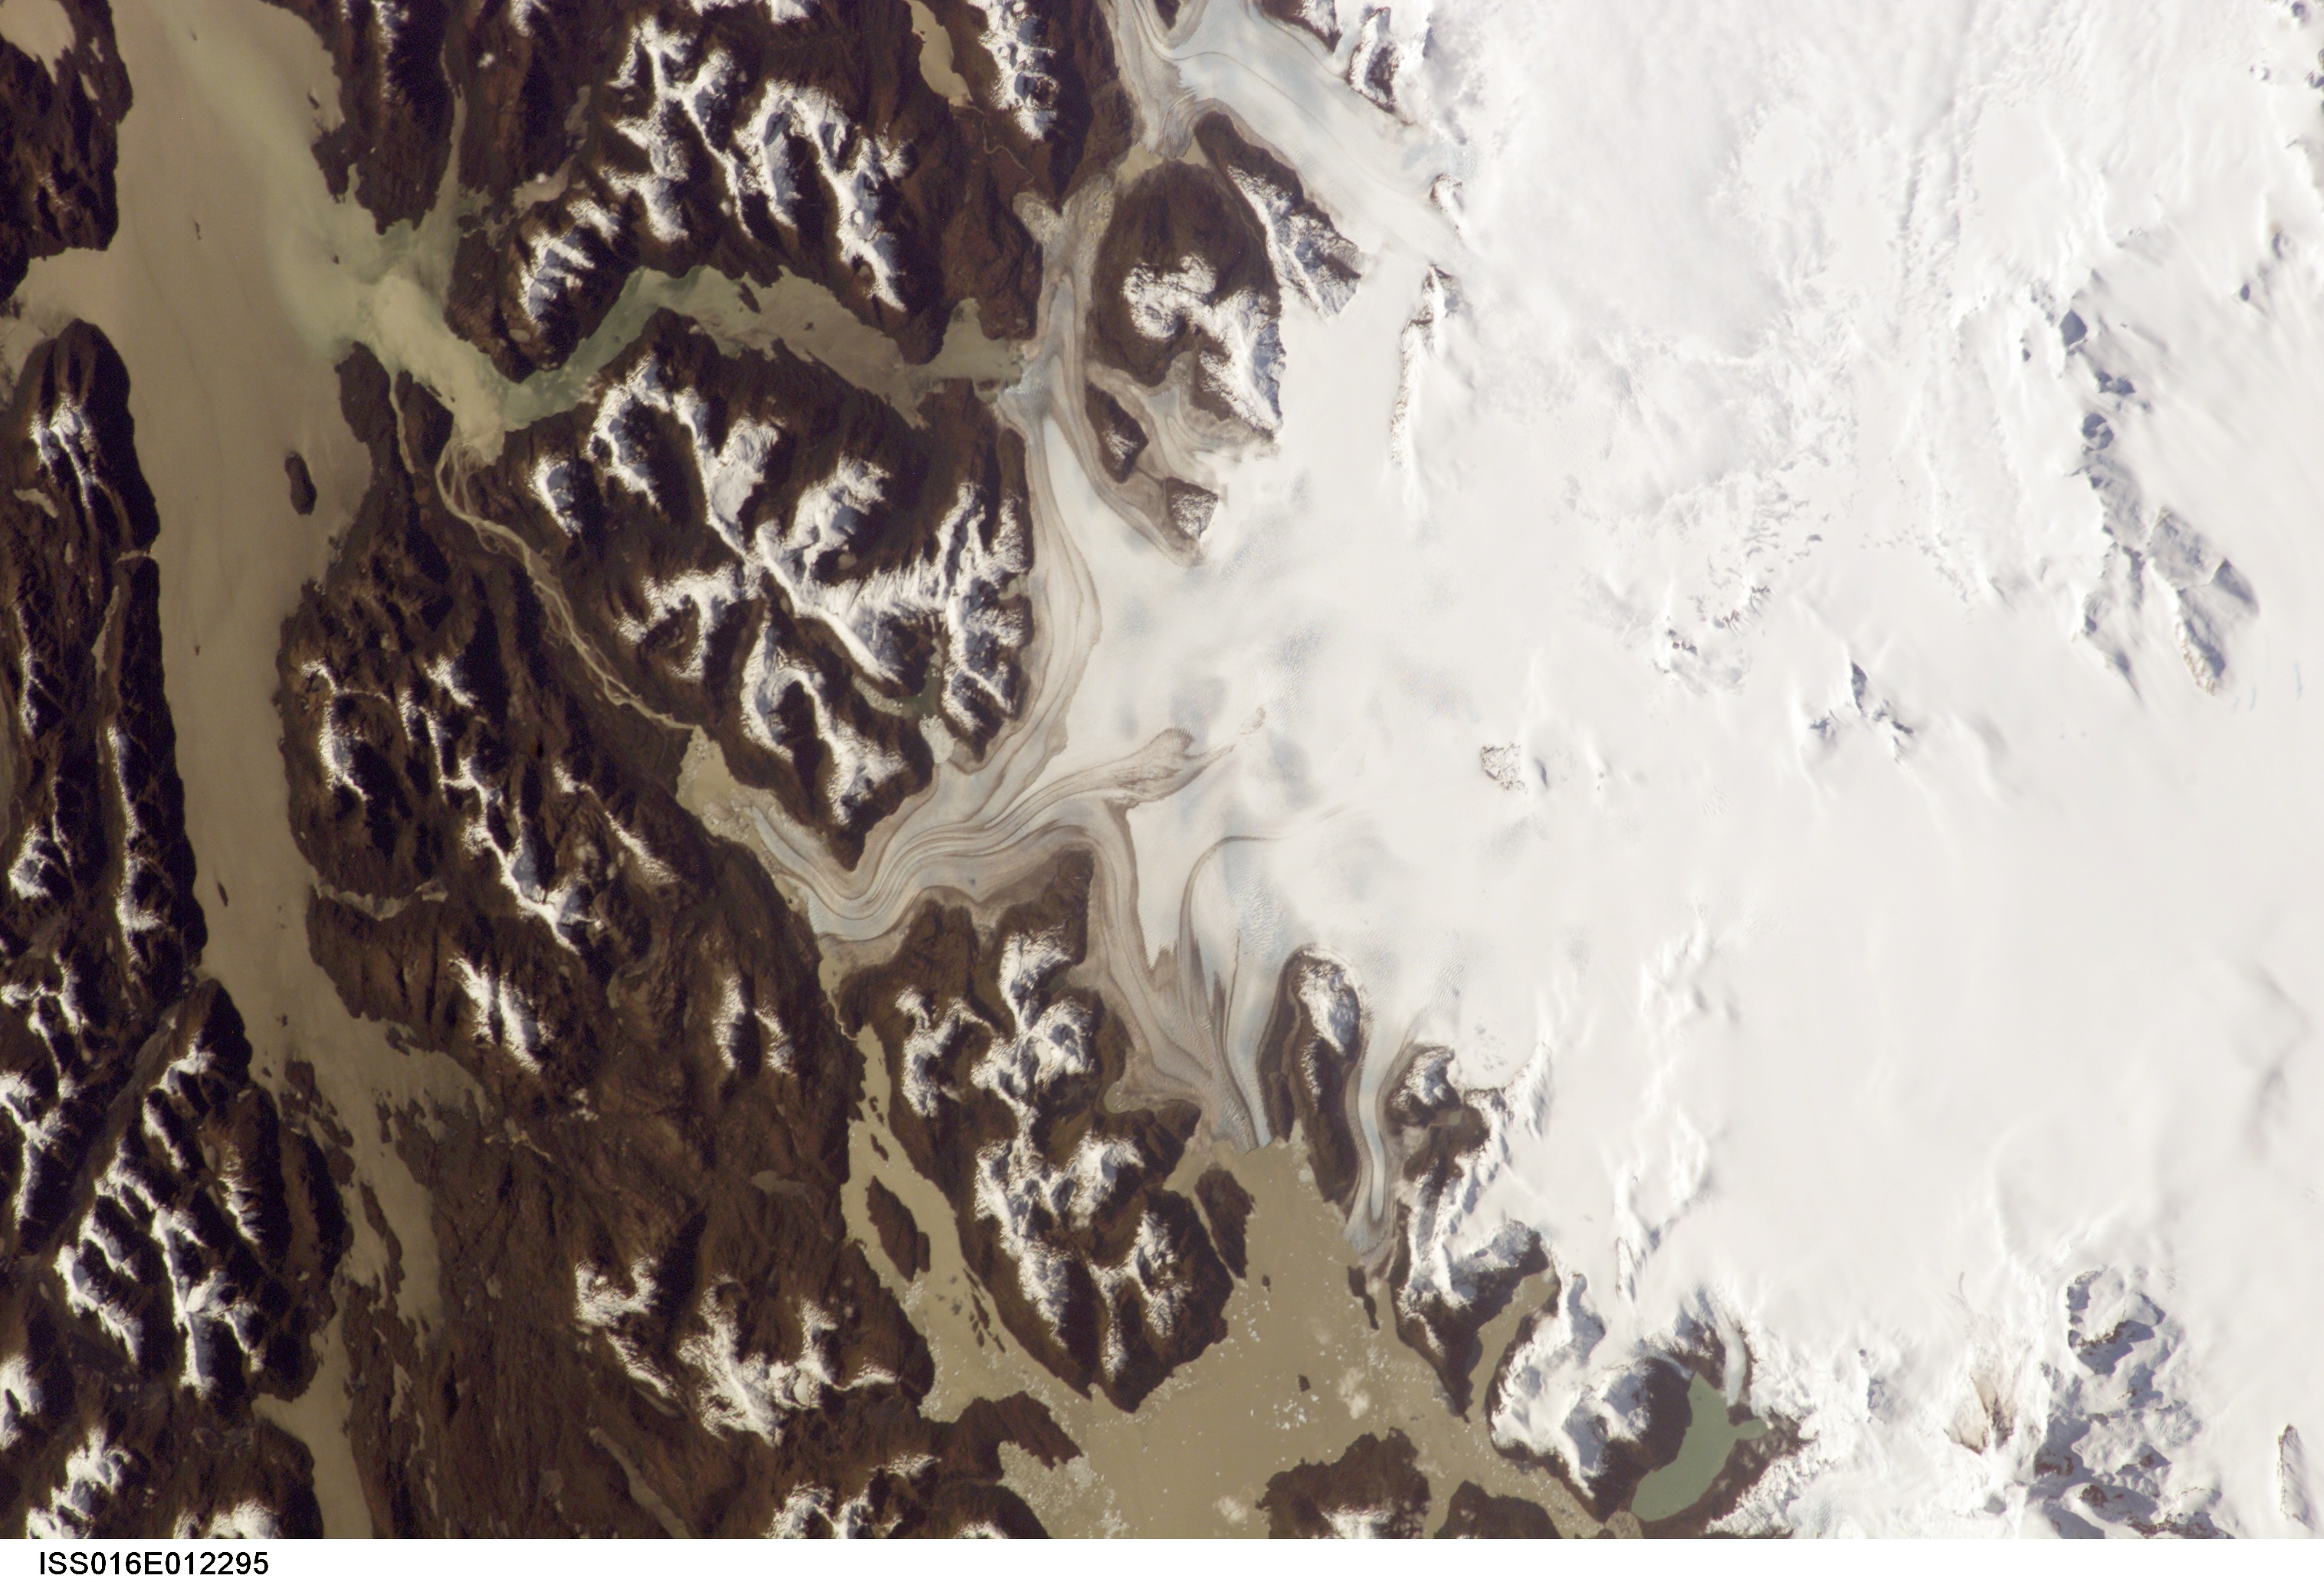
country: CHILE
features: S. PATAGONIA ICE FIELD, GLACIERS
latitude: -49.0
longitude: -74.0
